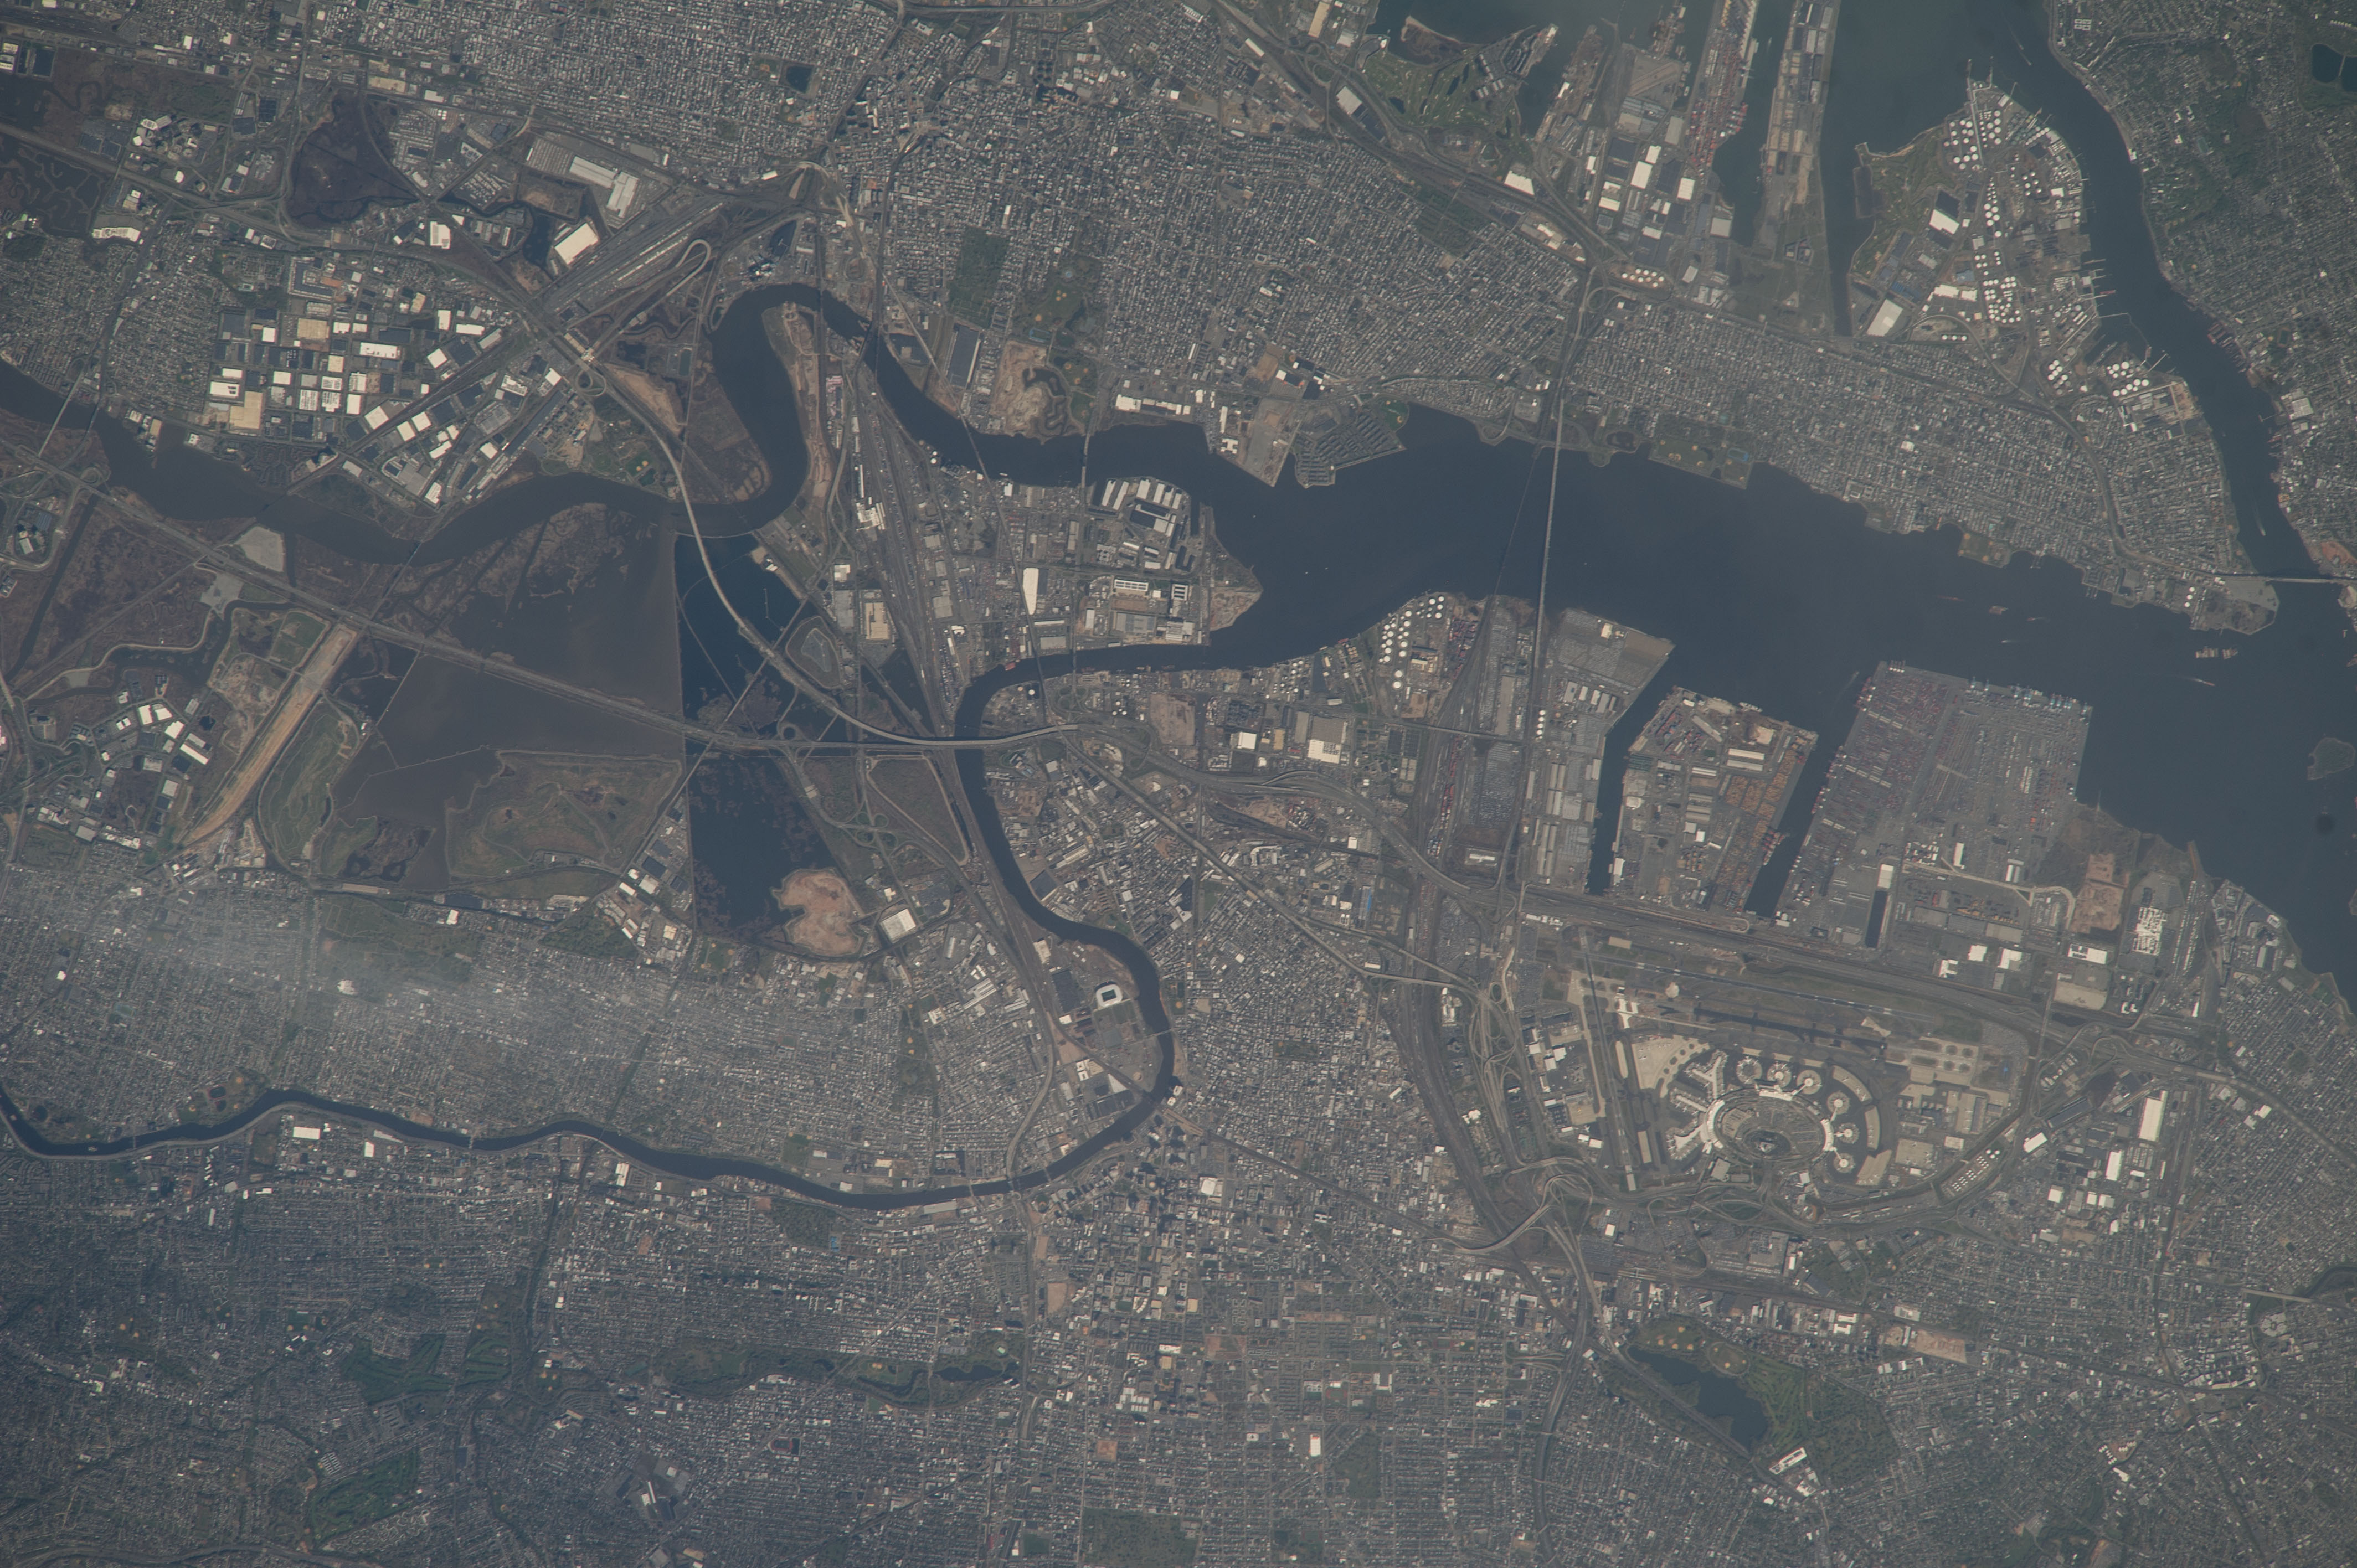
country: USA-NEW JERSEY
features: NJ, JERSEY CY., NEWARDK B., I-95, I-78, NEWARK CY., NEWARK LIBERTY INT'L AIRPORT, PASSAIC R.,HACKENSACK R, PASSAIC R, JERSEY CITY, PORT NEWARK, NEWARK LIBERTY INTL APT (EWR), NJ,NEWARK BAY, NEWARK LIBERTY INTERNATIONAL AIRPORT, PASSAIC RIVER, BAYONNE NJ, NJ TURNPIKE. HACKENSACK RIVER,R. PASSAIC, R. HACKENSACK, NEWARK BAY, NEW YORK,NEWARK,NEWARK LIBERTY INTERNATIONAL AIRPORT,NEWARK BAY,PASSAIC RIVER,NJ,JERSEY CITY, N.E. NEW JERSEY, NEWARK BAY, ELIZABETH, NEWARK, PASSAIC RIVER, KEARNEY, RICHARD W DE KORTE PARK,USA, NEW JERSEY, NEWARK CY., JERSEY CITY CY., BAYONNE CY., NEWARK B., PASSAIC R.
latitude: 40.7
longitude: -74.1
